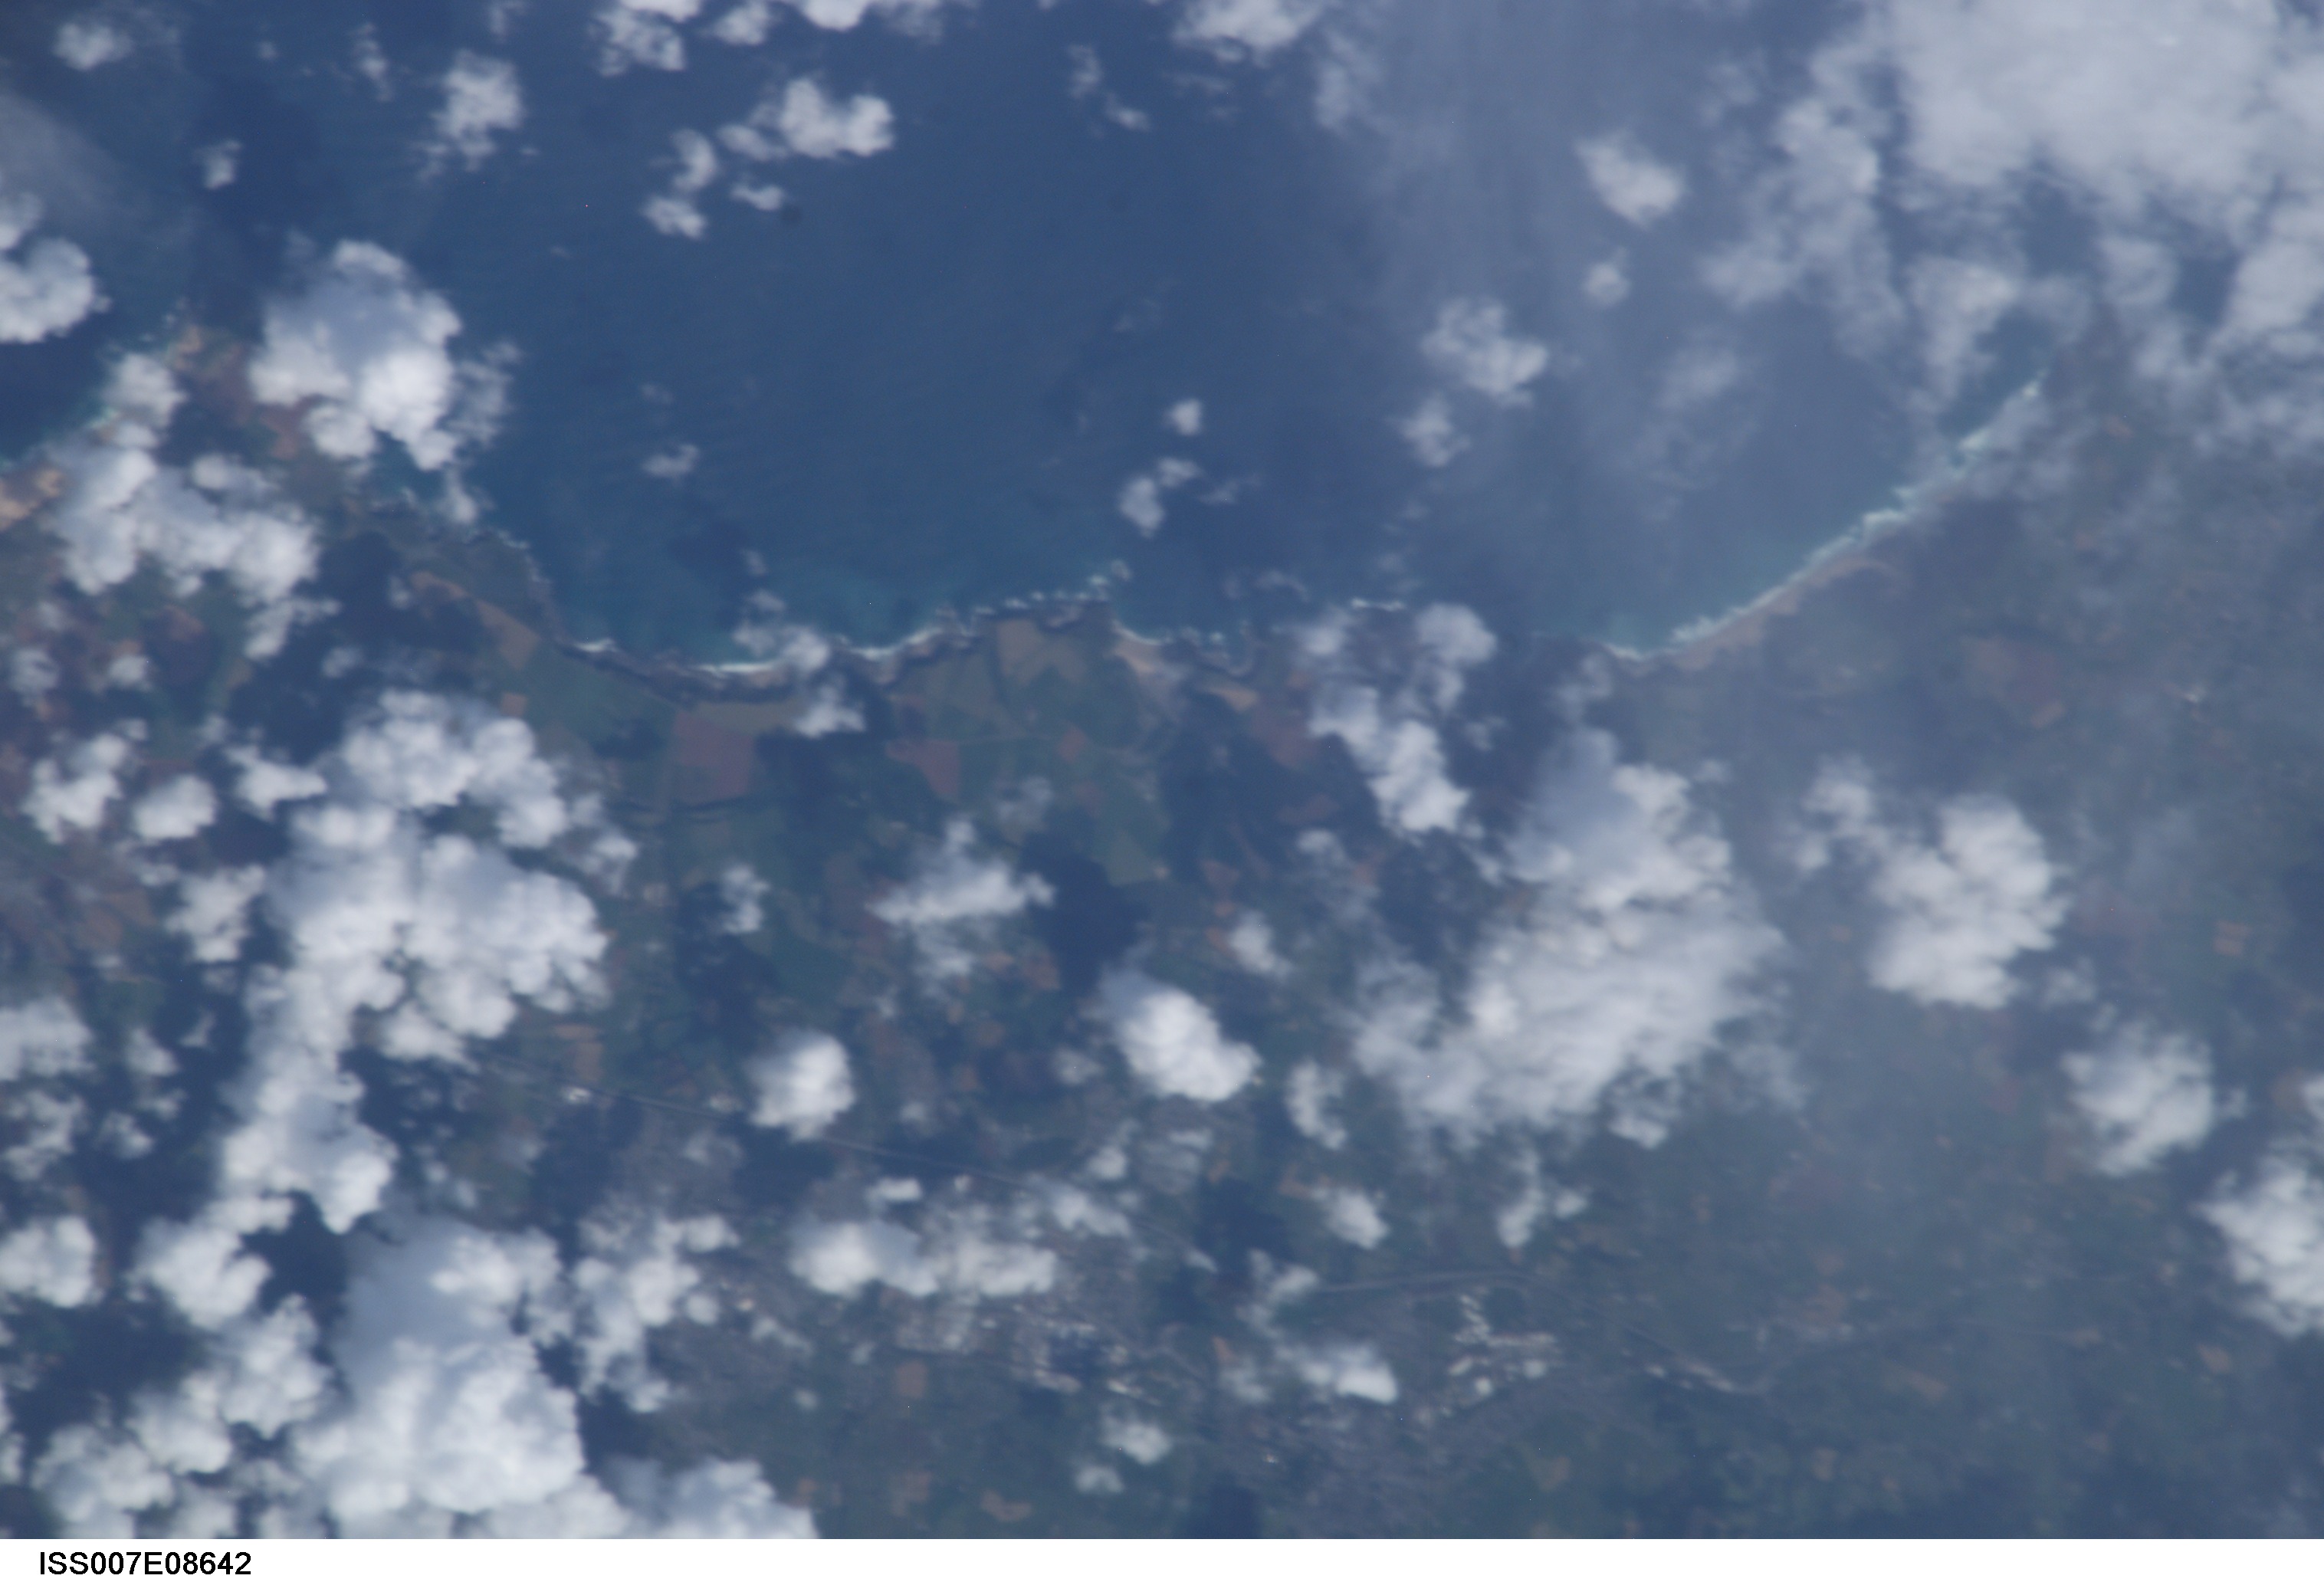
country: FRANCE
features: COASTLINE, AGRICULTURE, BEACH
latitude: 48.5
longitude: -4.5
